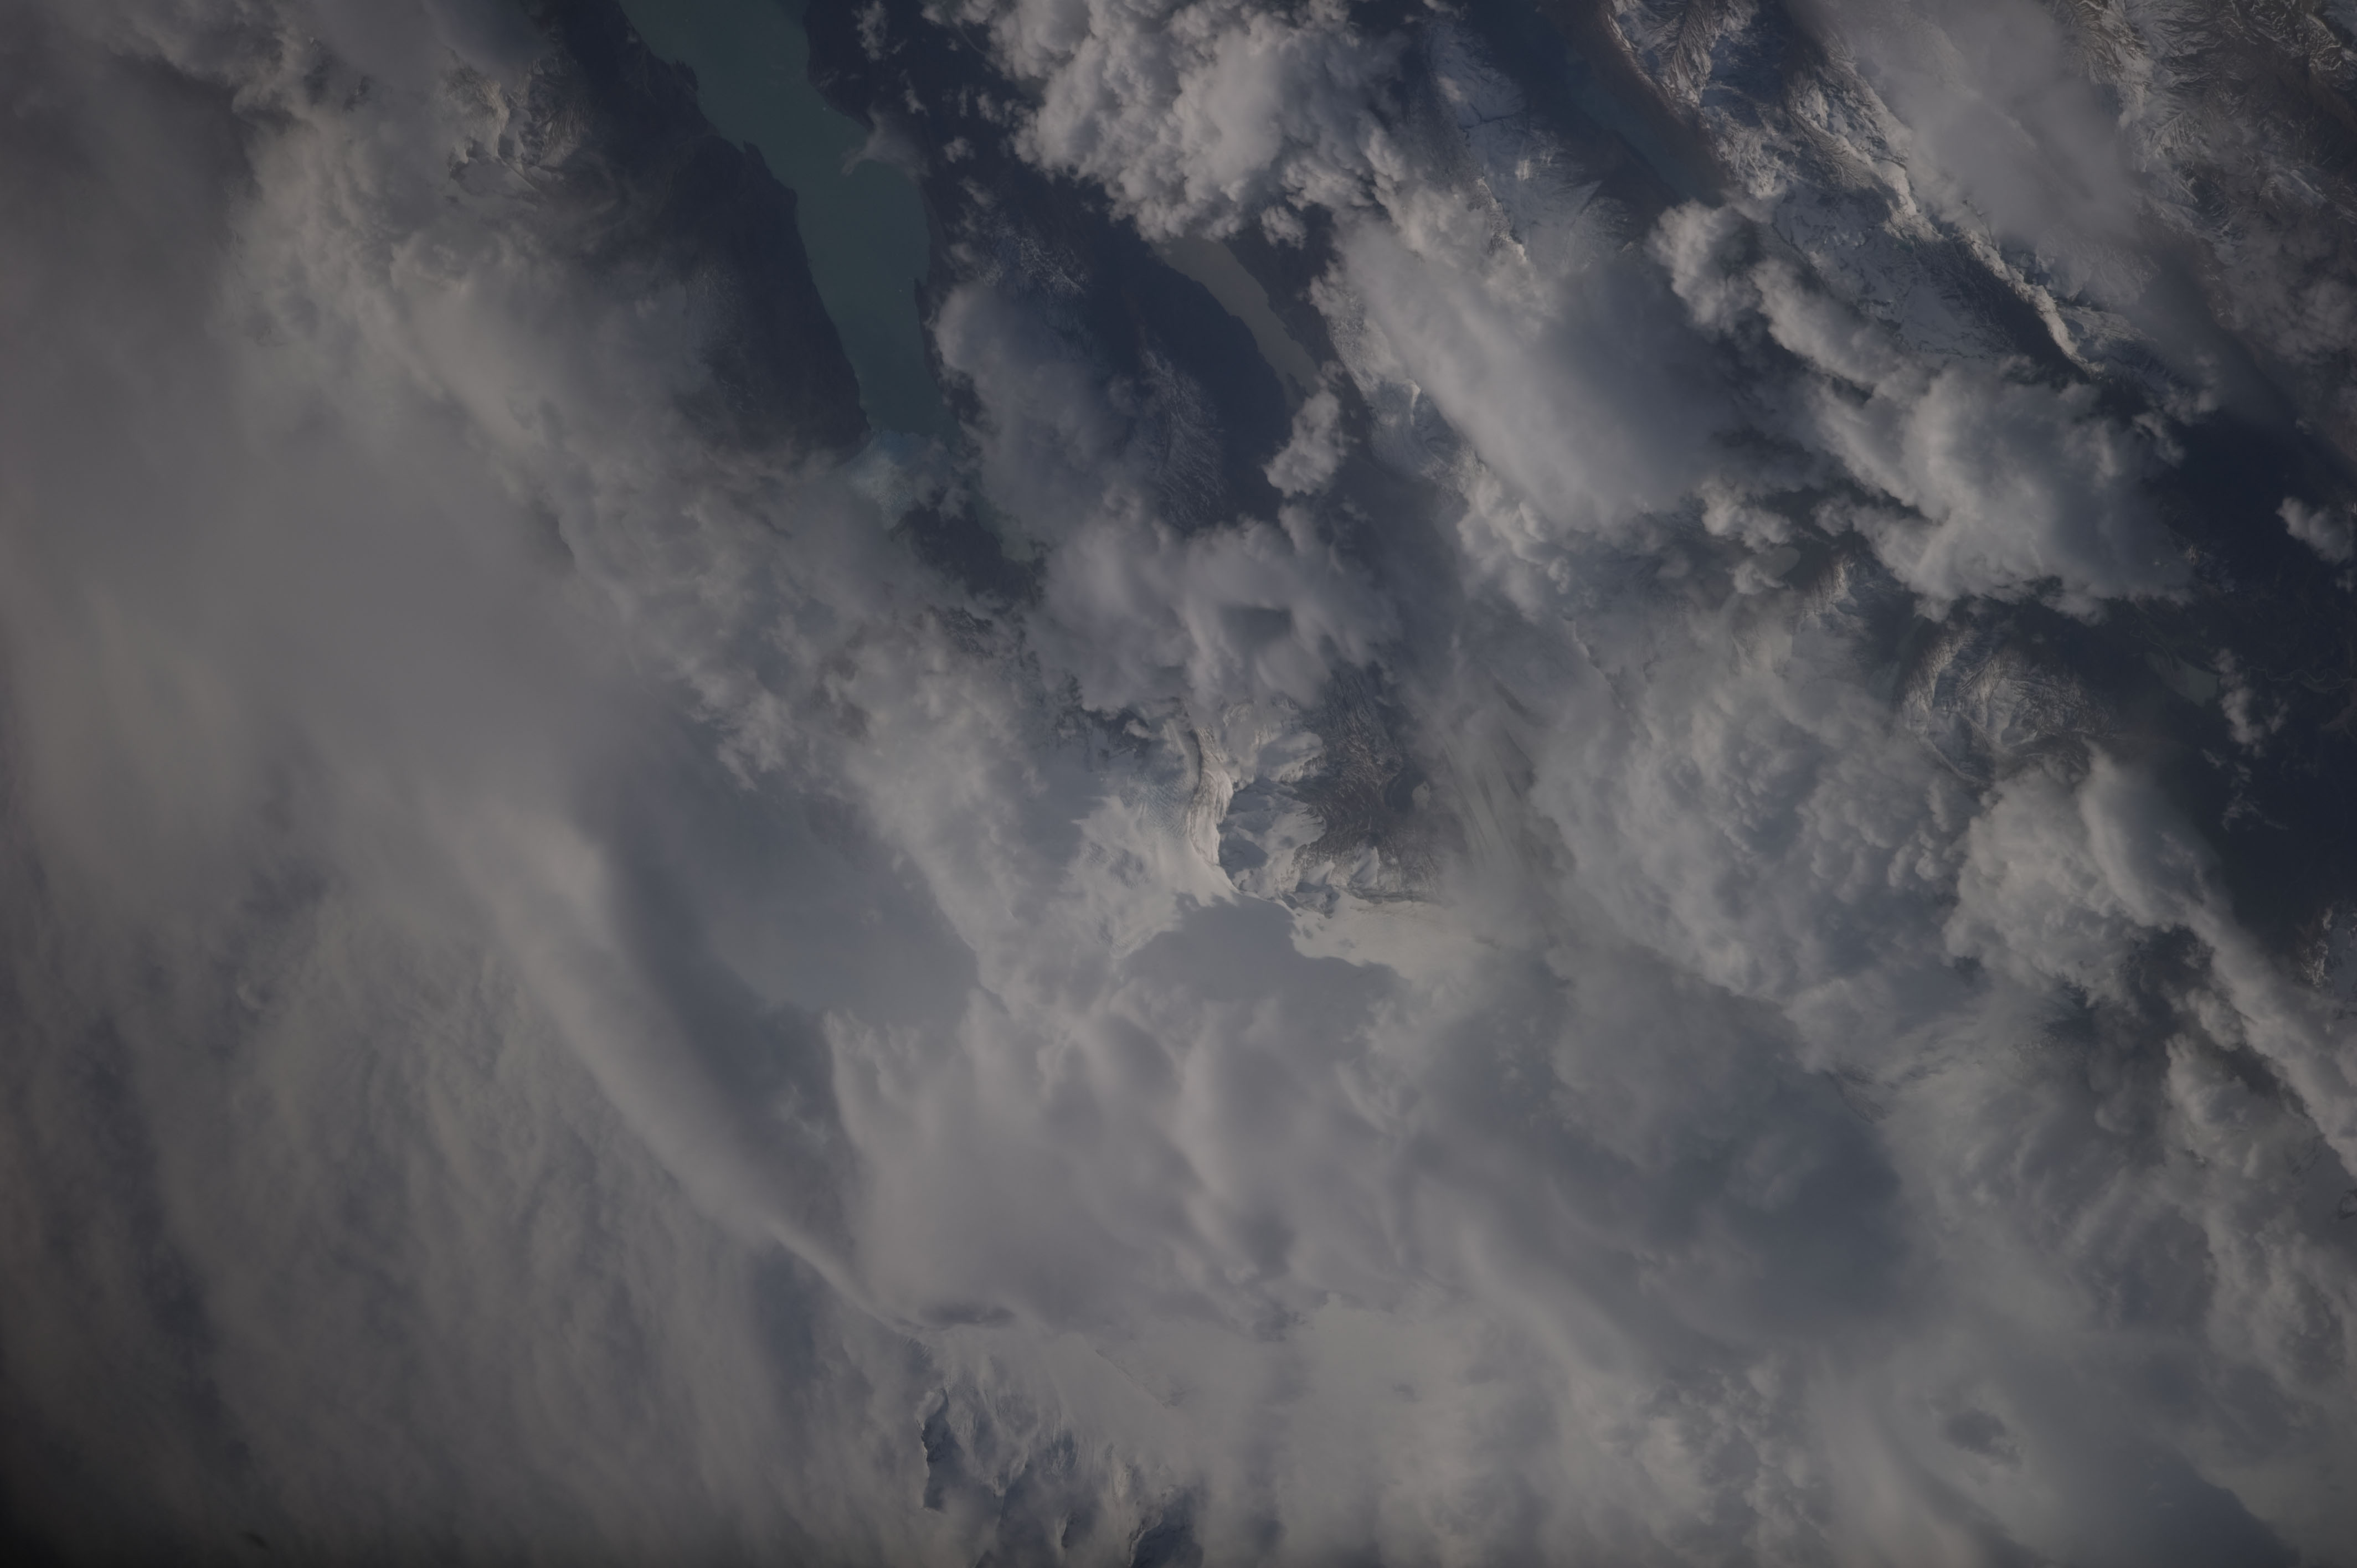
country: CHILE
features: L. O'HIGGINS, SNOWY PEAKS
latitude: -49.0
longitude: -73.2
